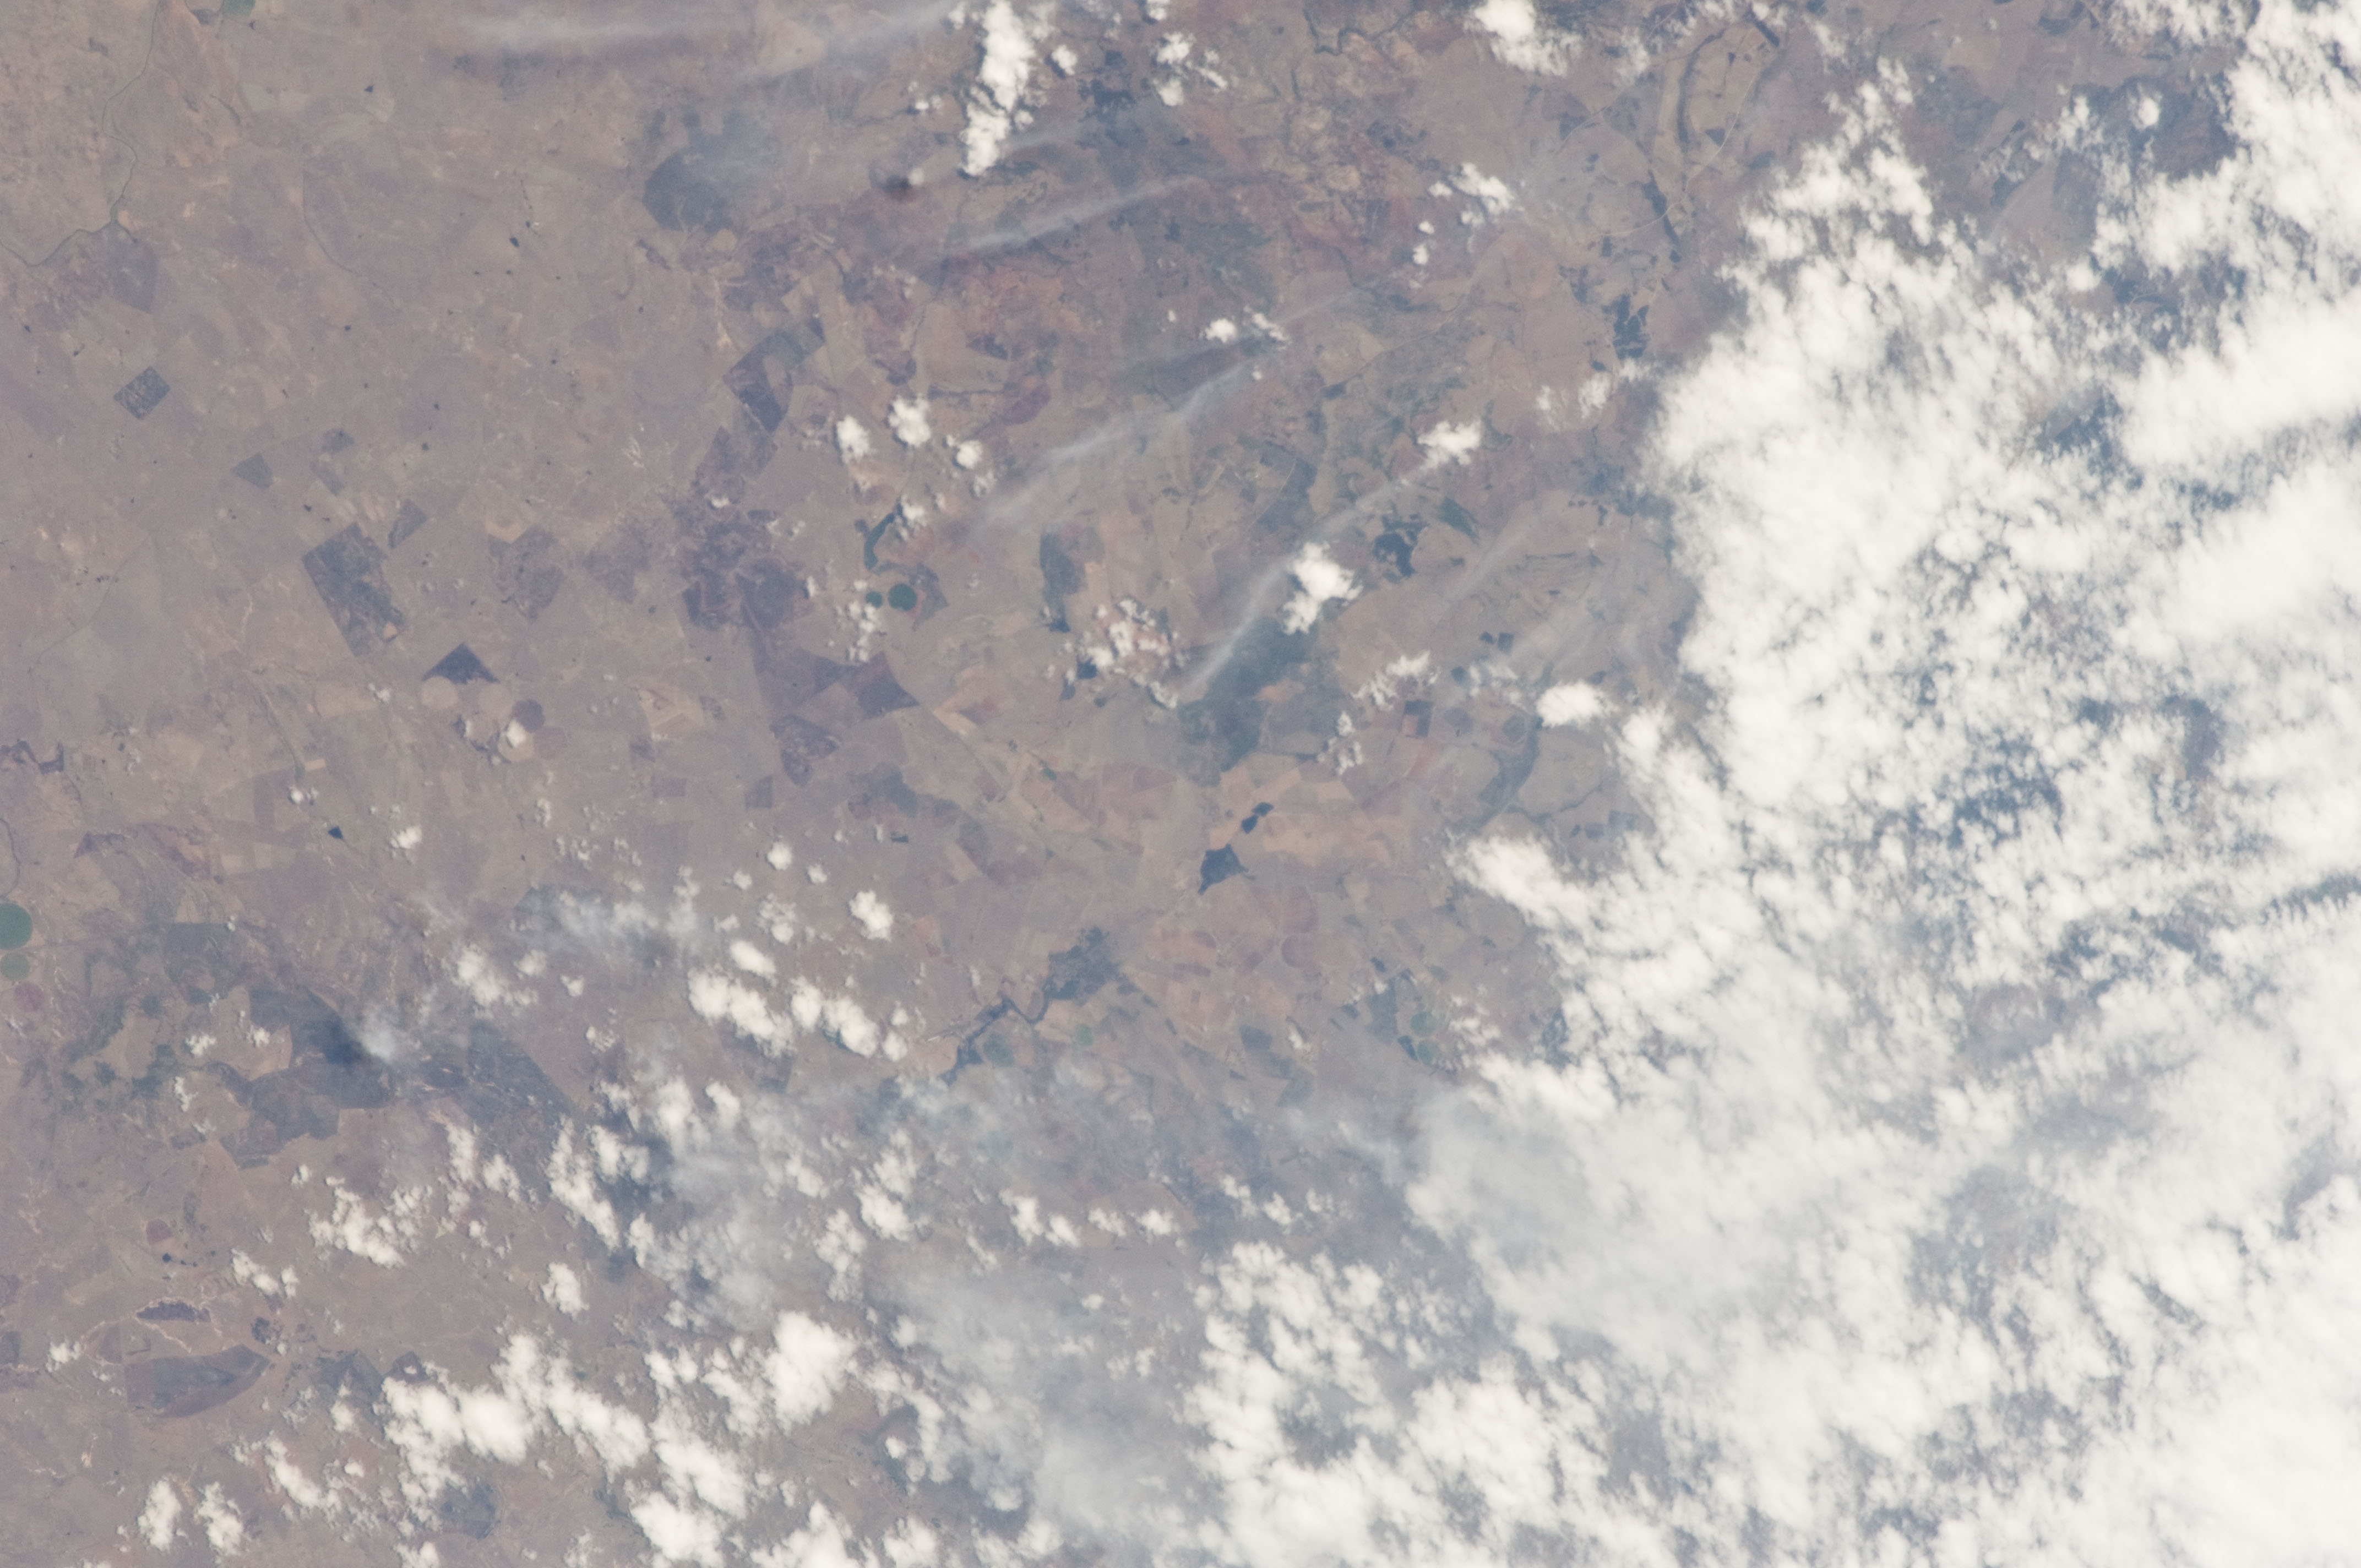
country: REPUBLIC SOUTH AFRICA
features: AGR., BURN SCARS
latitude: -27.8
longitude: 30.6
